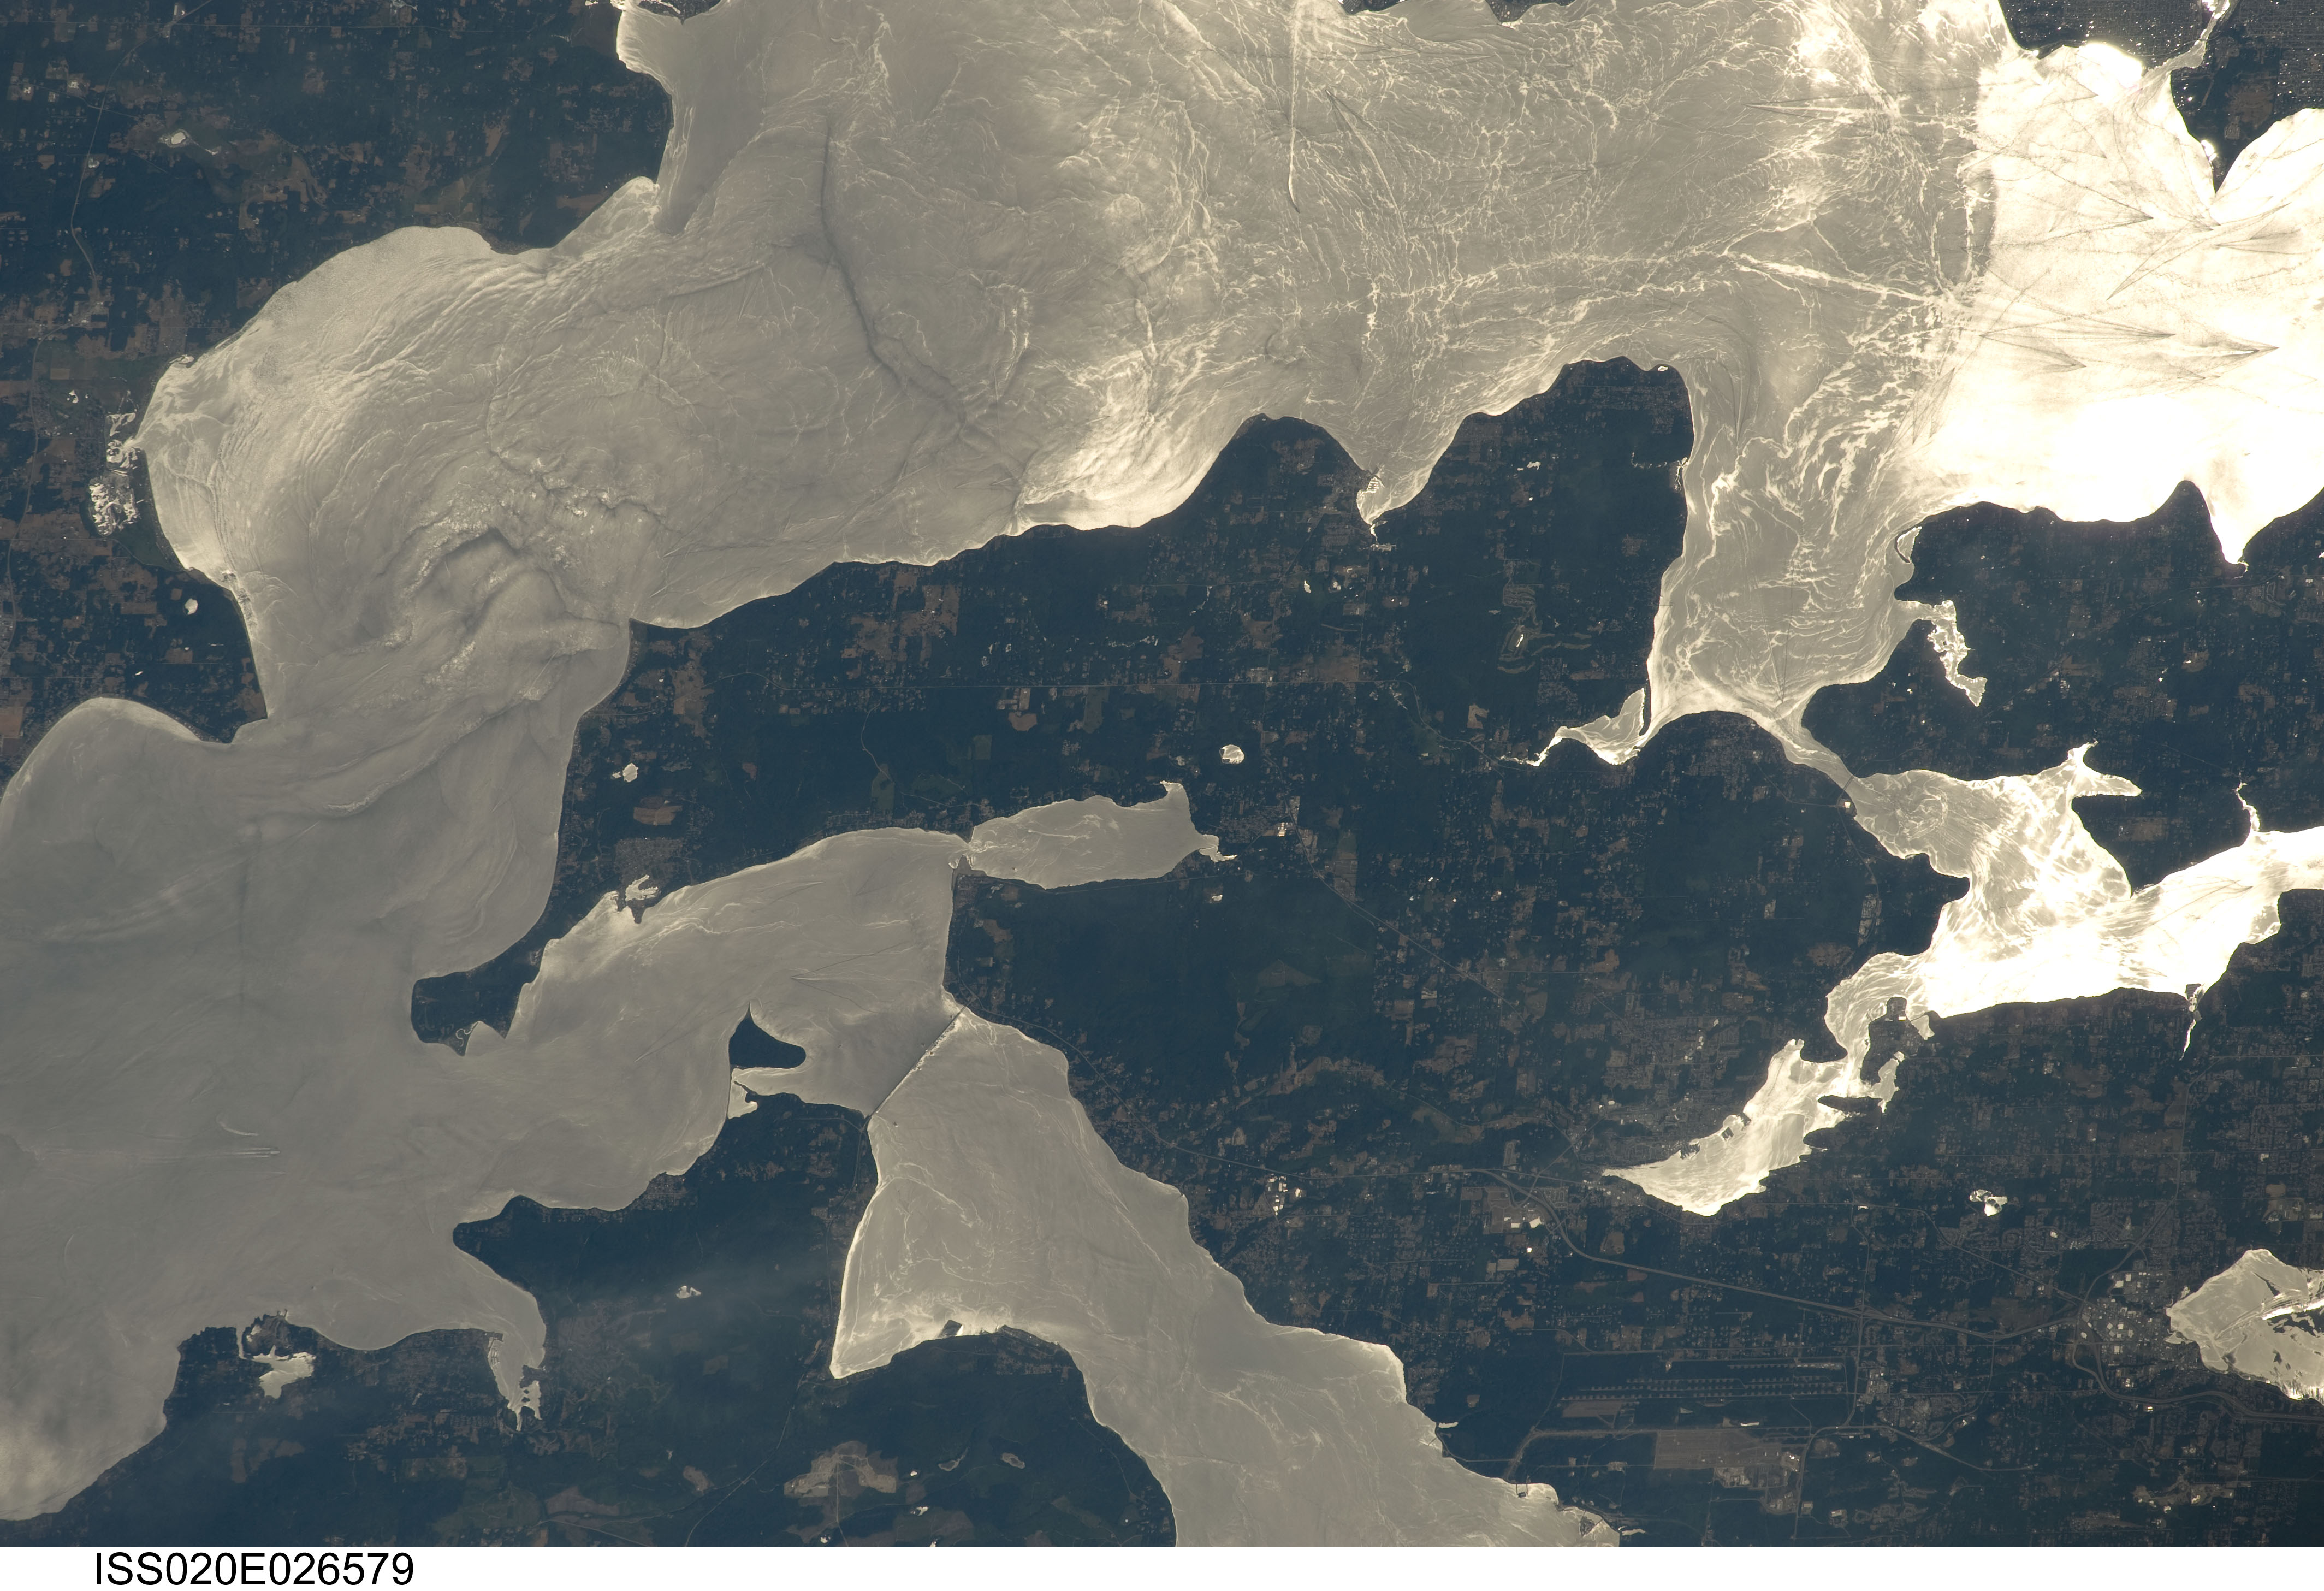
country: USA-WASHINGTON
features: HOOD CANAL, POULSBO, GLINT
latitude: 47.8
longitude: -122.6
